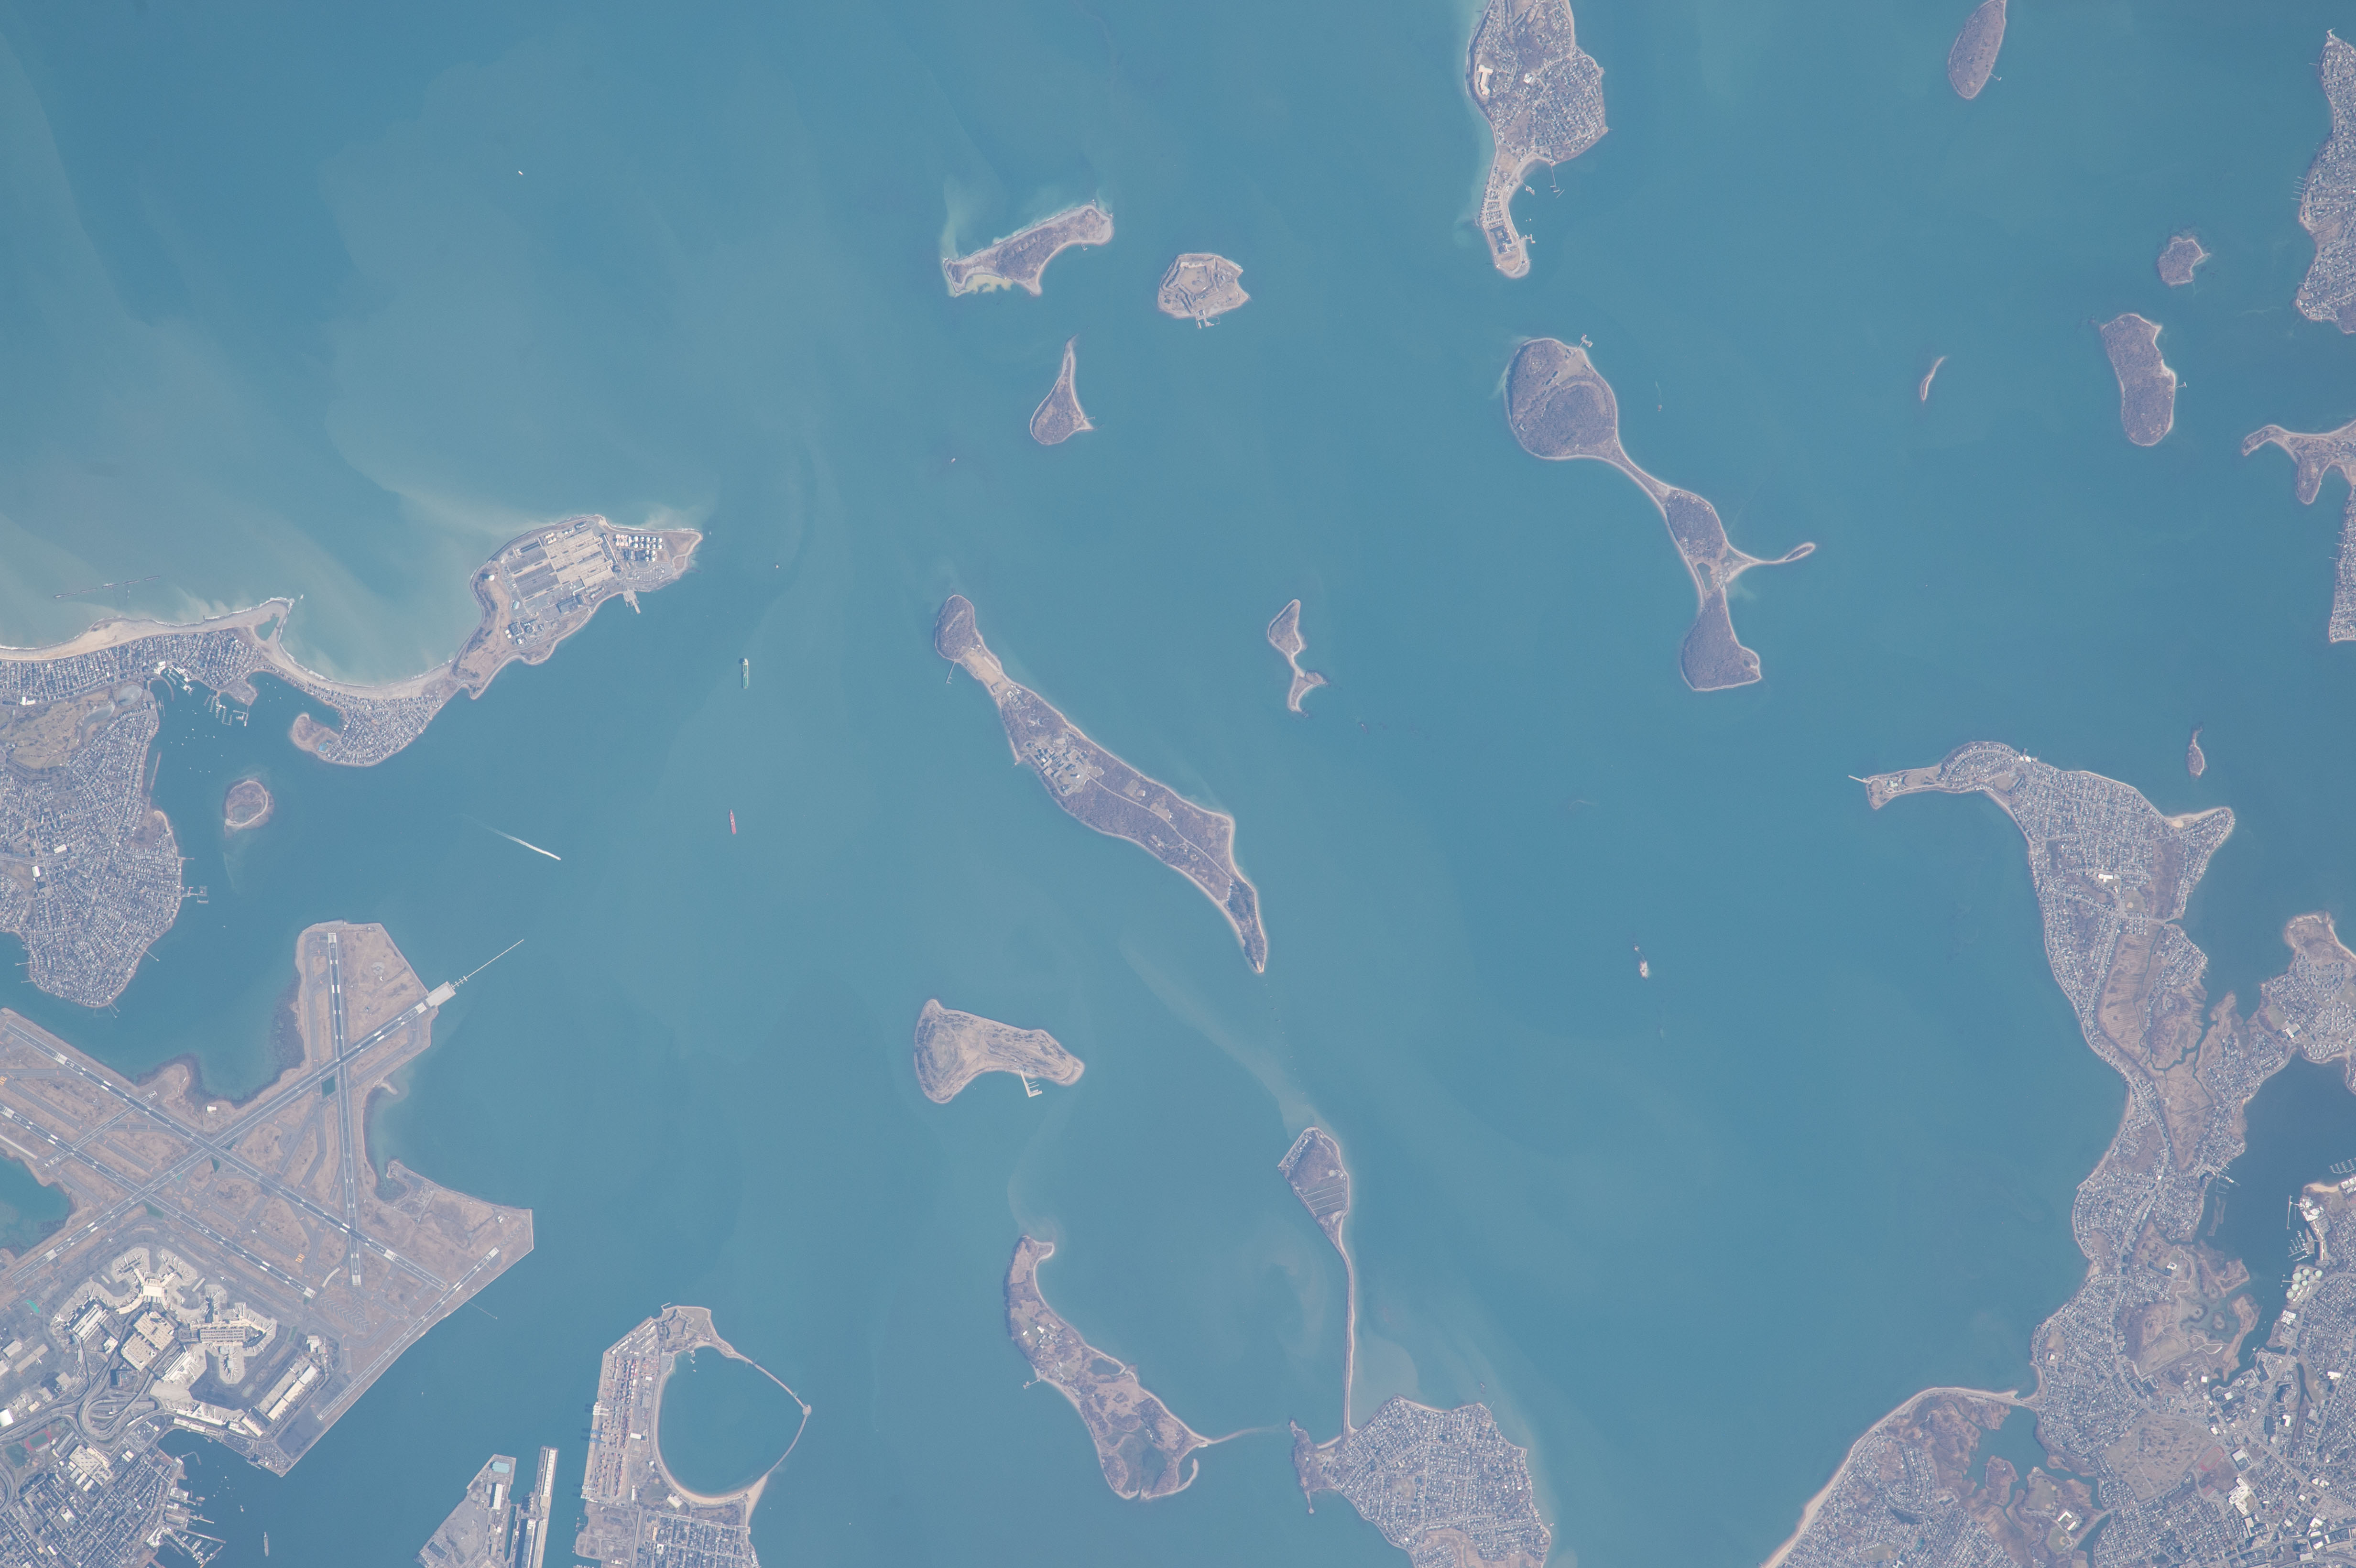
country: USA-MASSACHUSETTS
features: BOSTON HARBOR, LONG ISLAND, AIRPORT, ISLANDS, CHANNELS, BAYS
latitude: 42.3
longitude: -71.0
